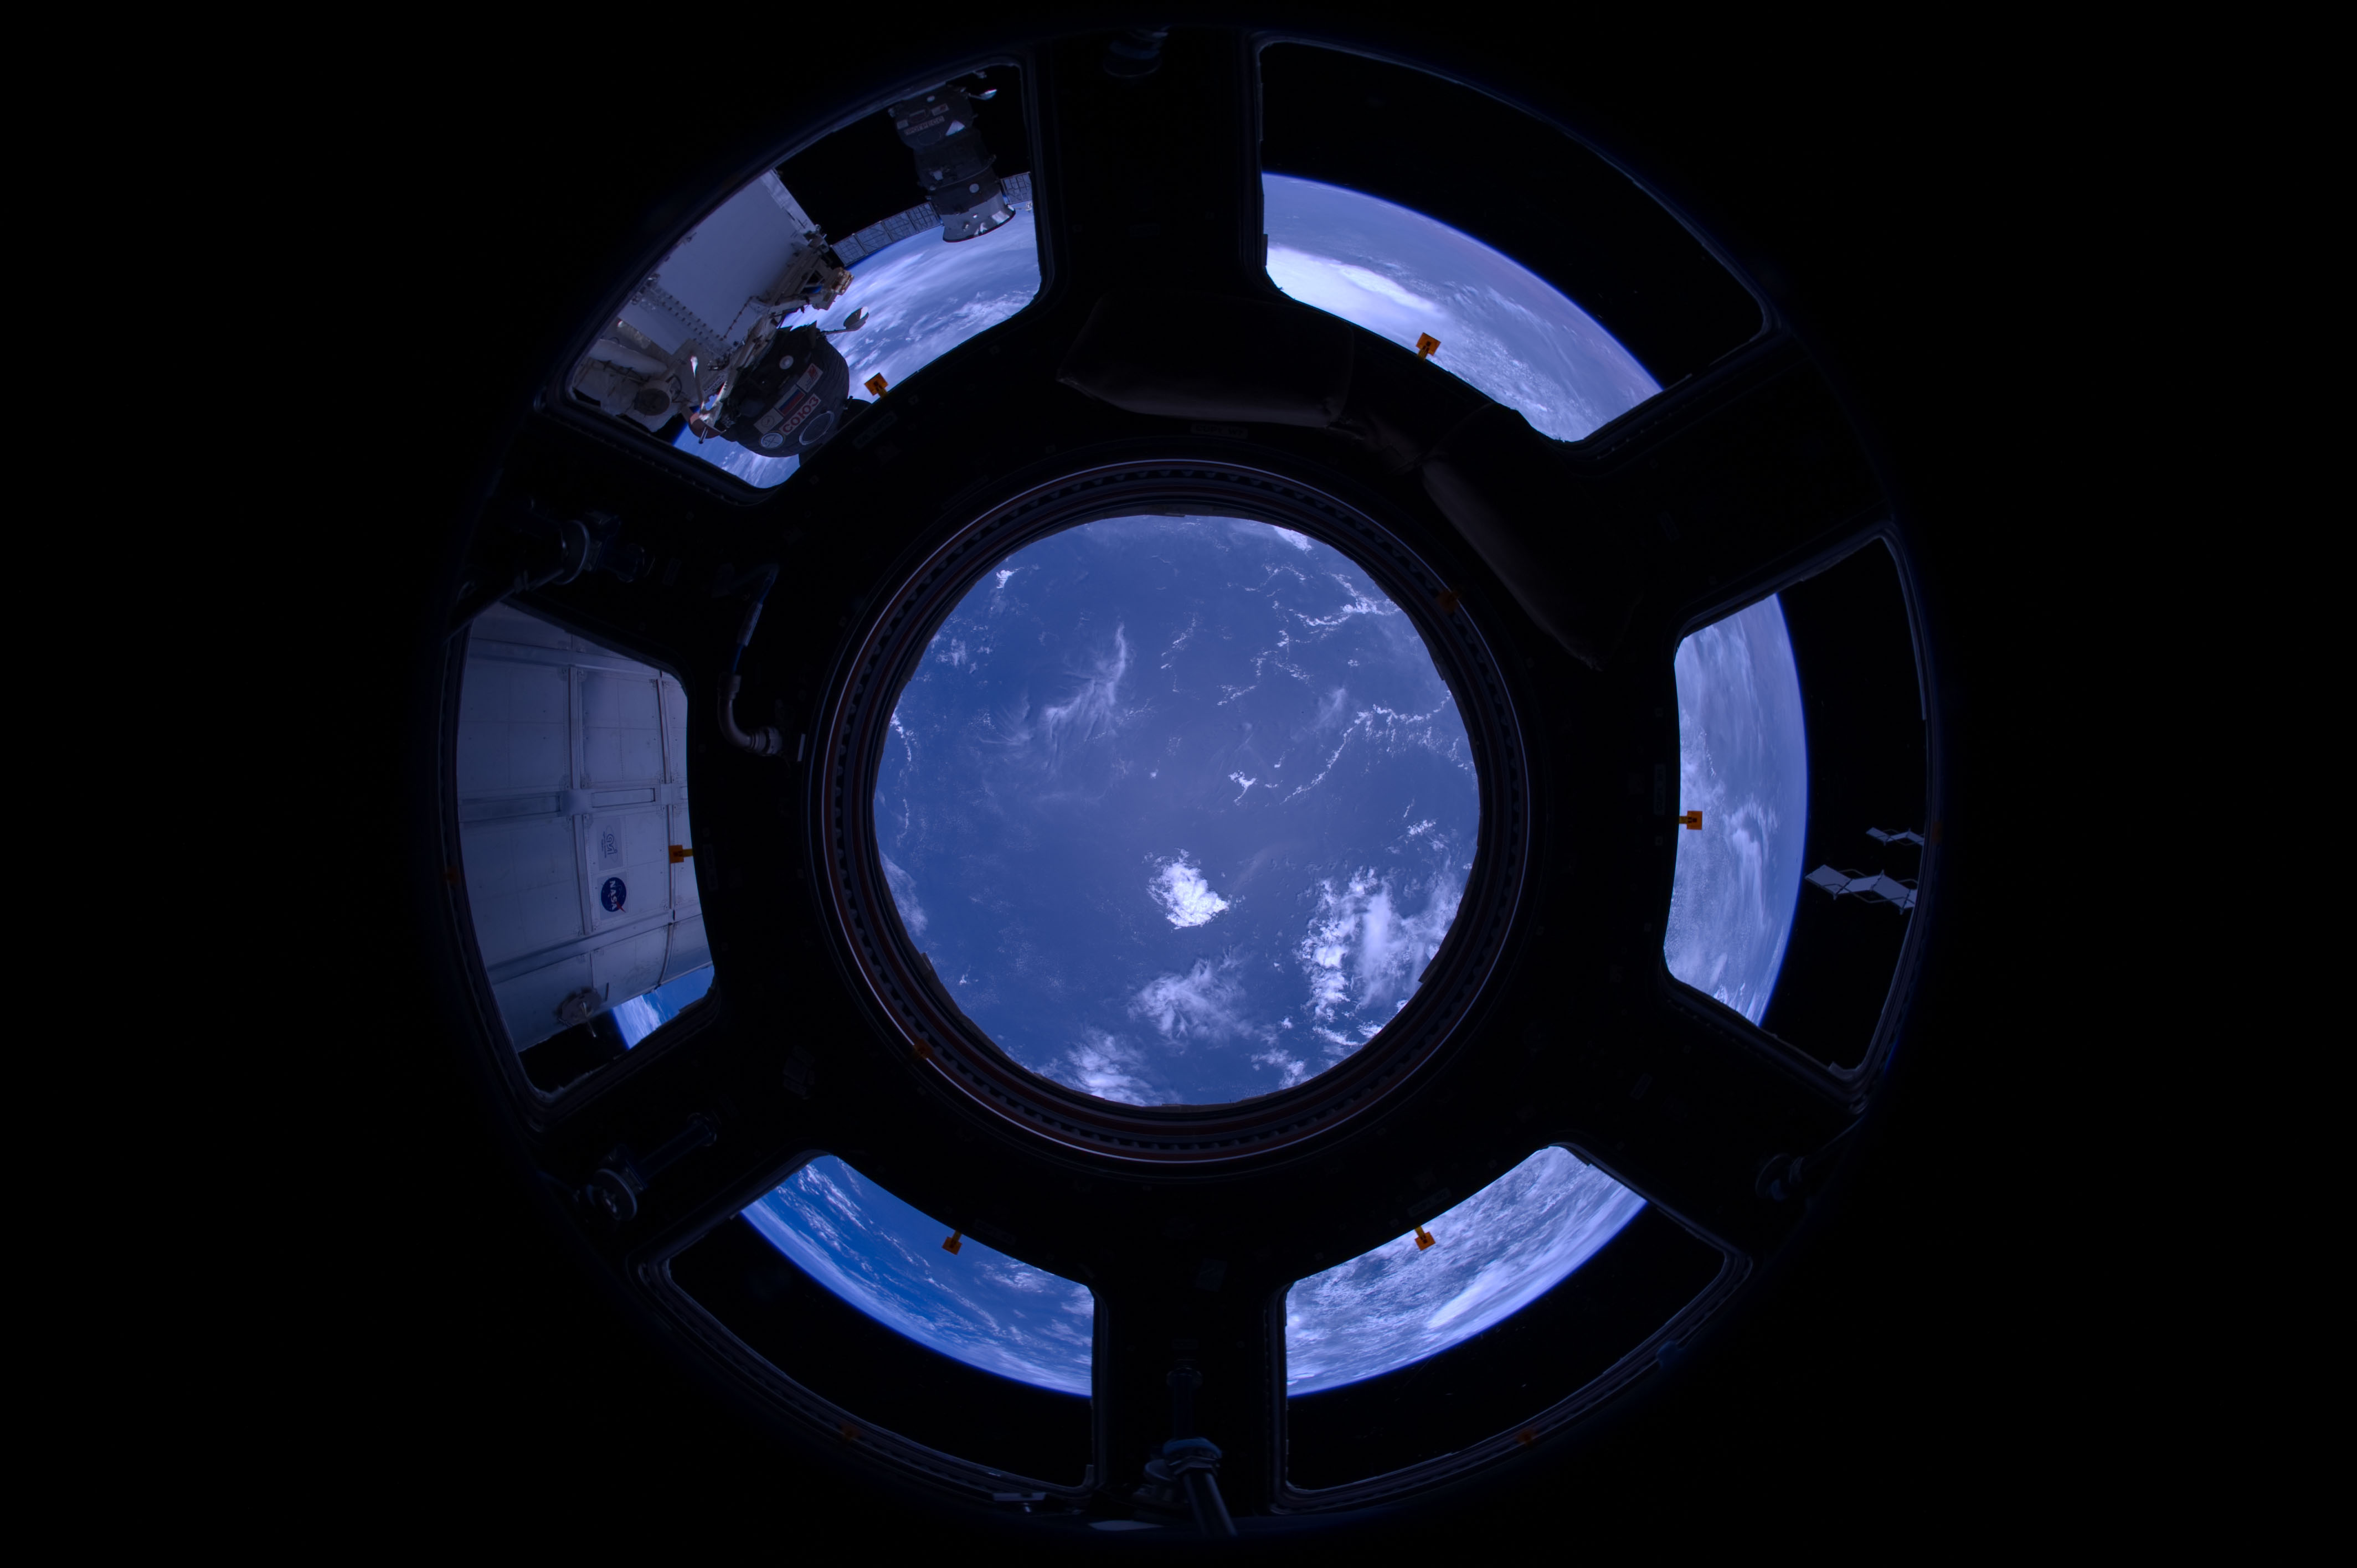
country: ATLANTIC OCEAN
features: SEA SURFACE, CLOUD
